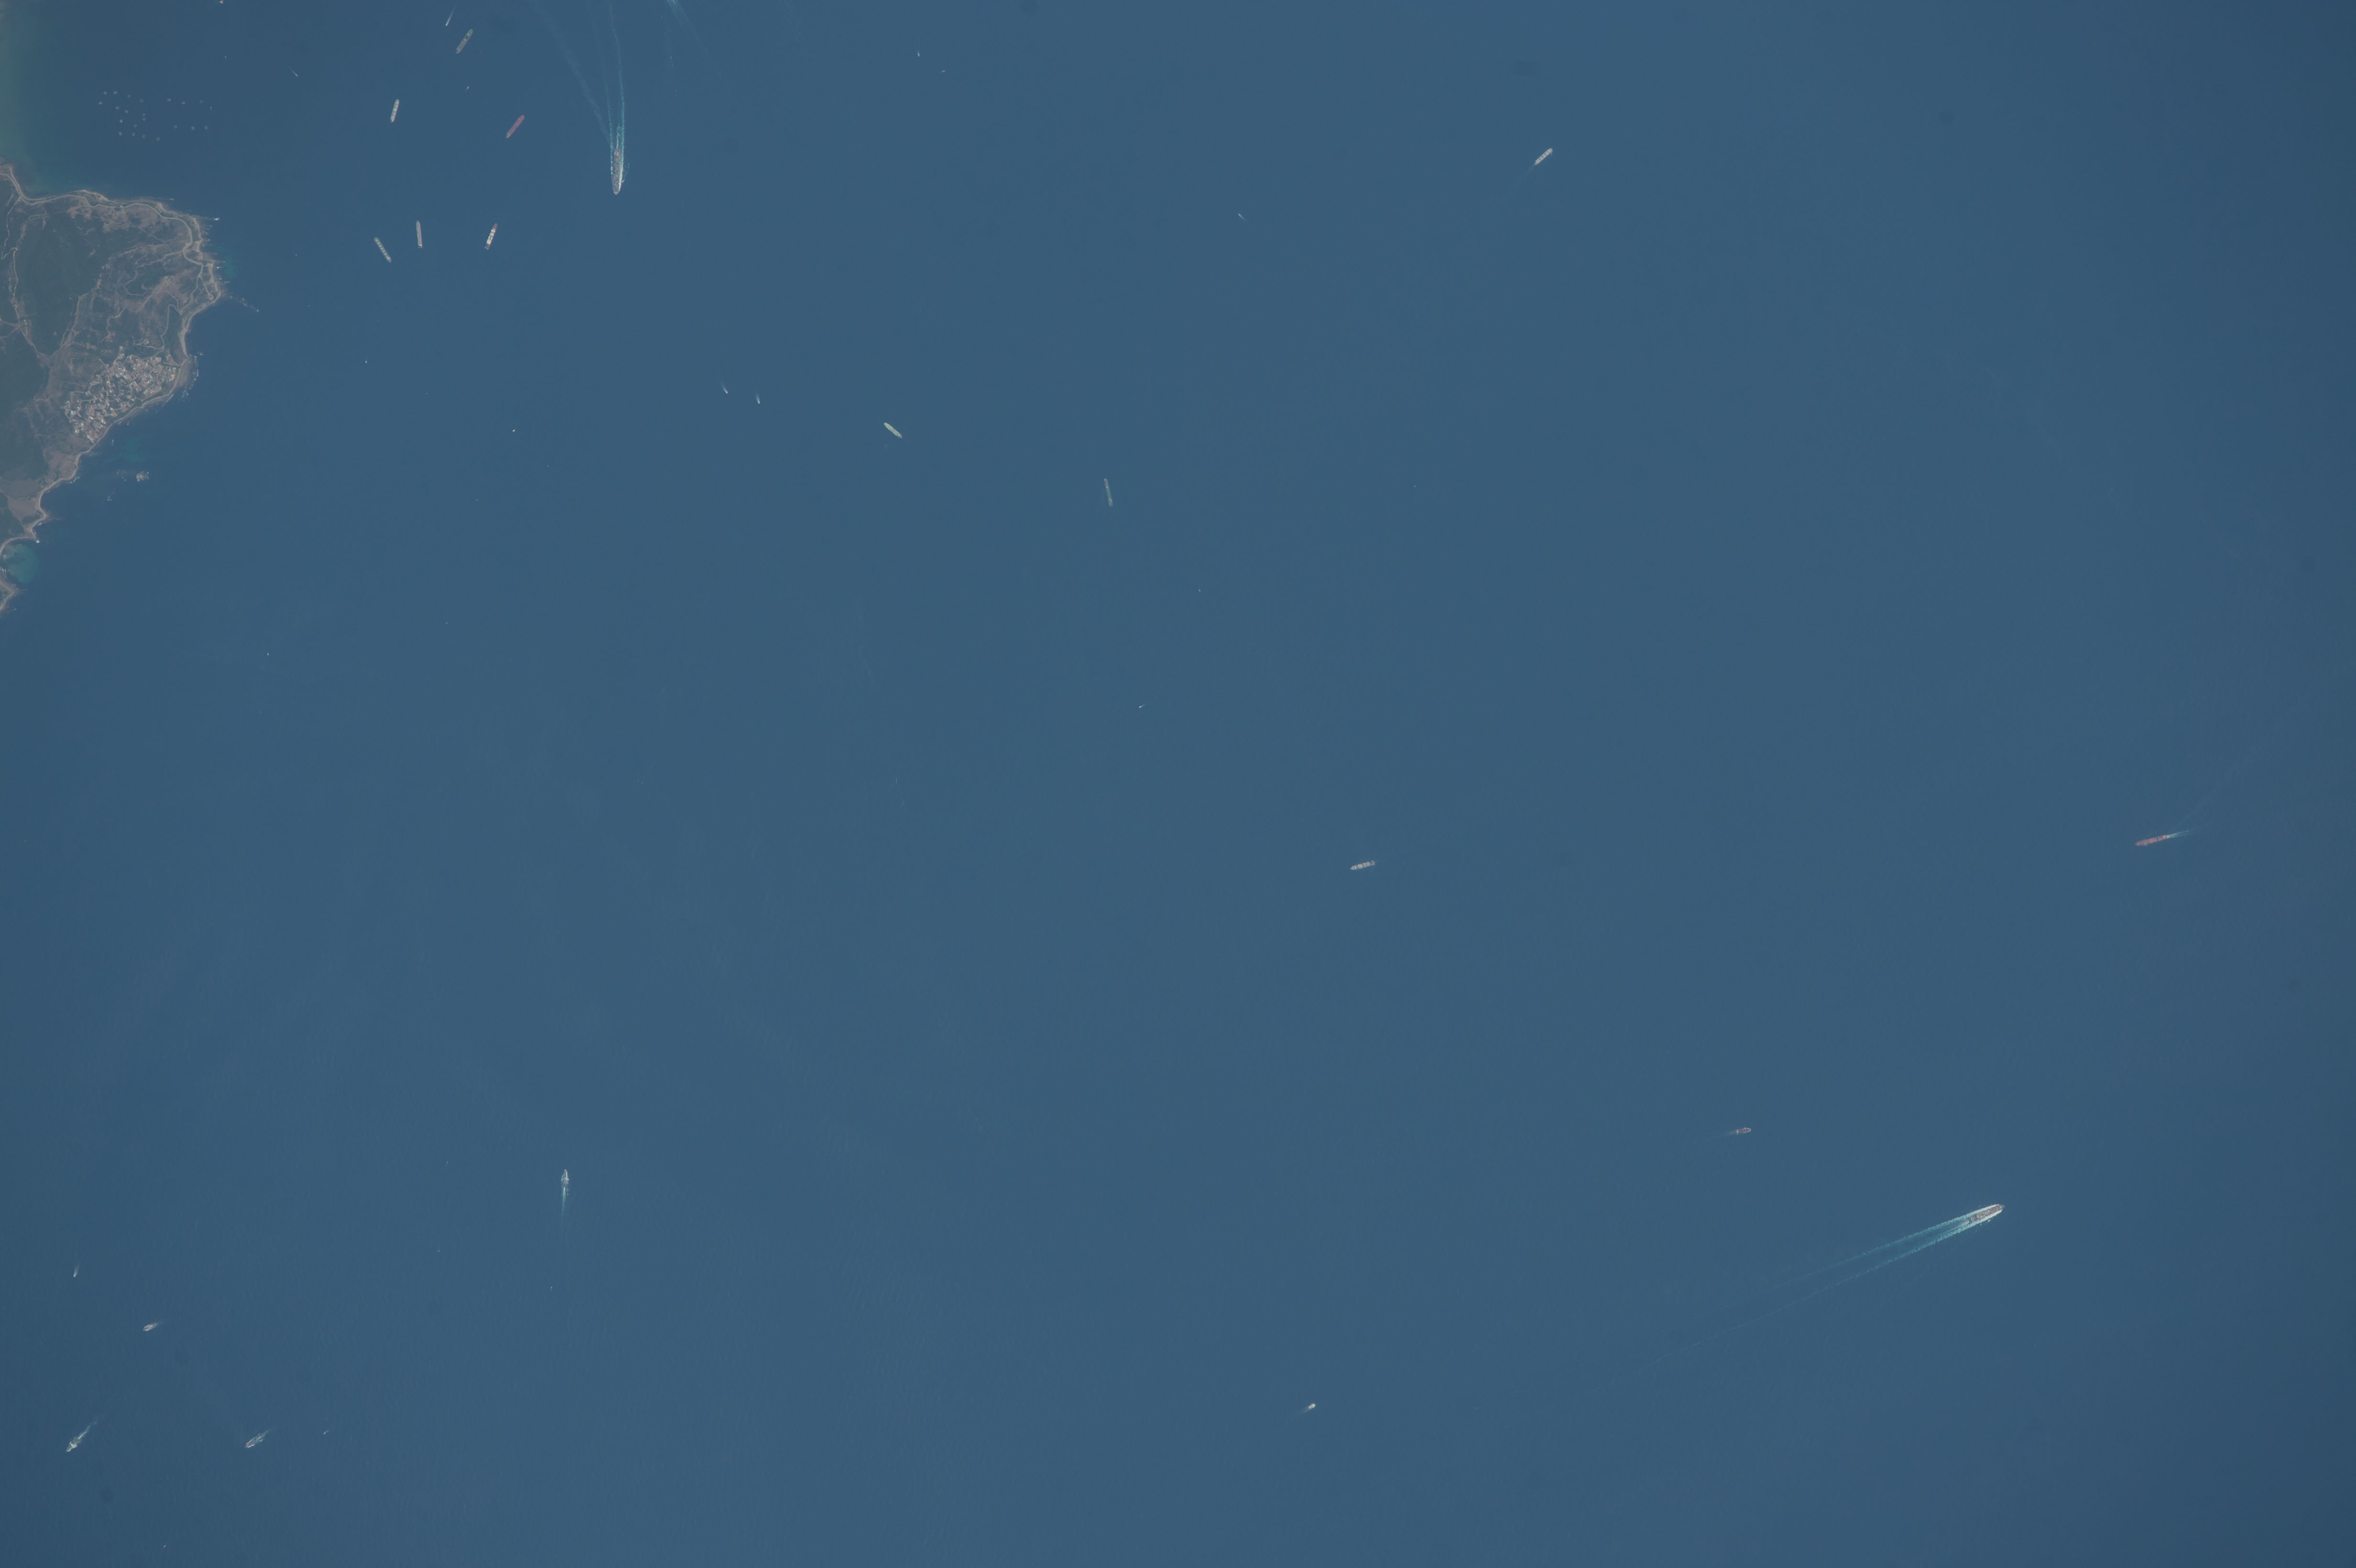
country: SPAIN
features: STRAIT OF GIBRALTAR, SHIPS
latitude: 36.0
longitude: -5.4
